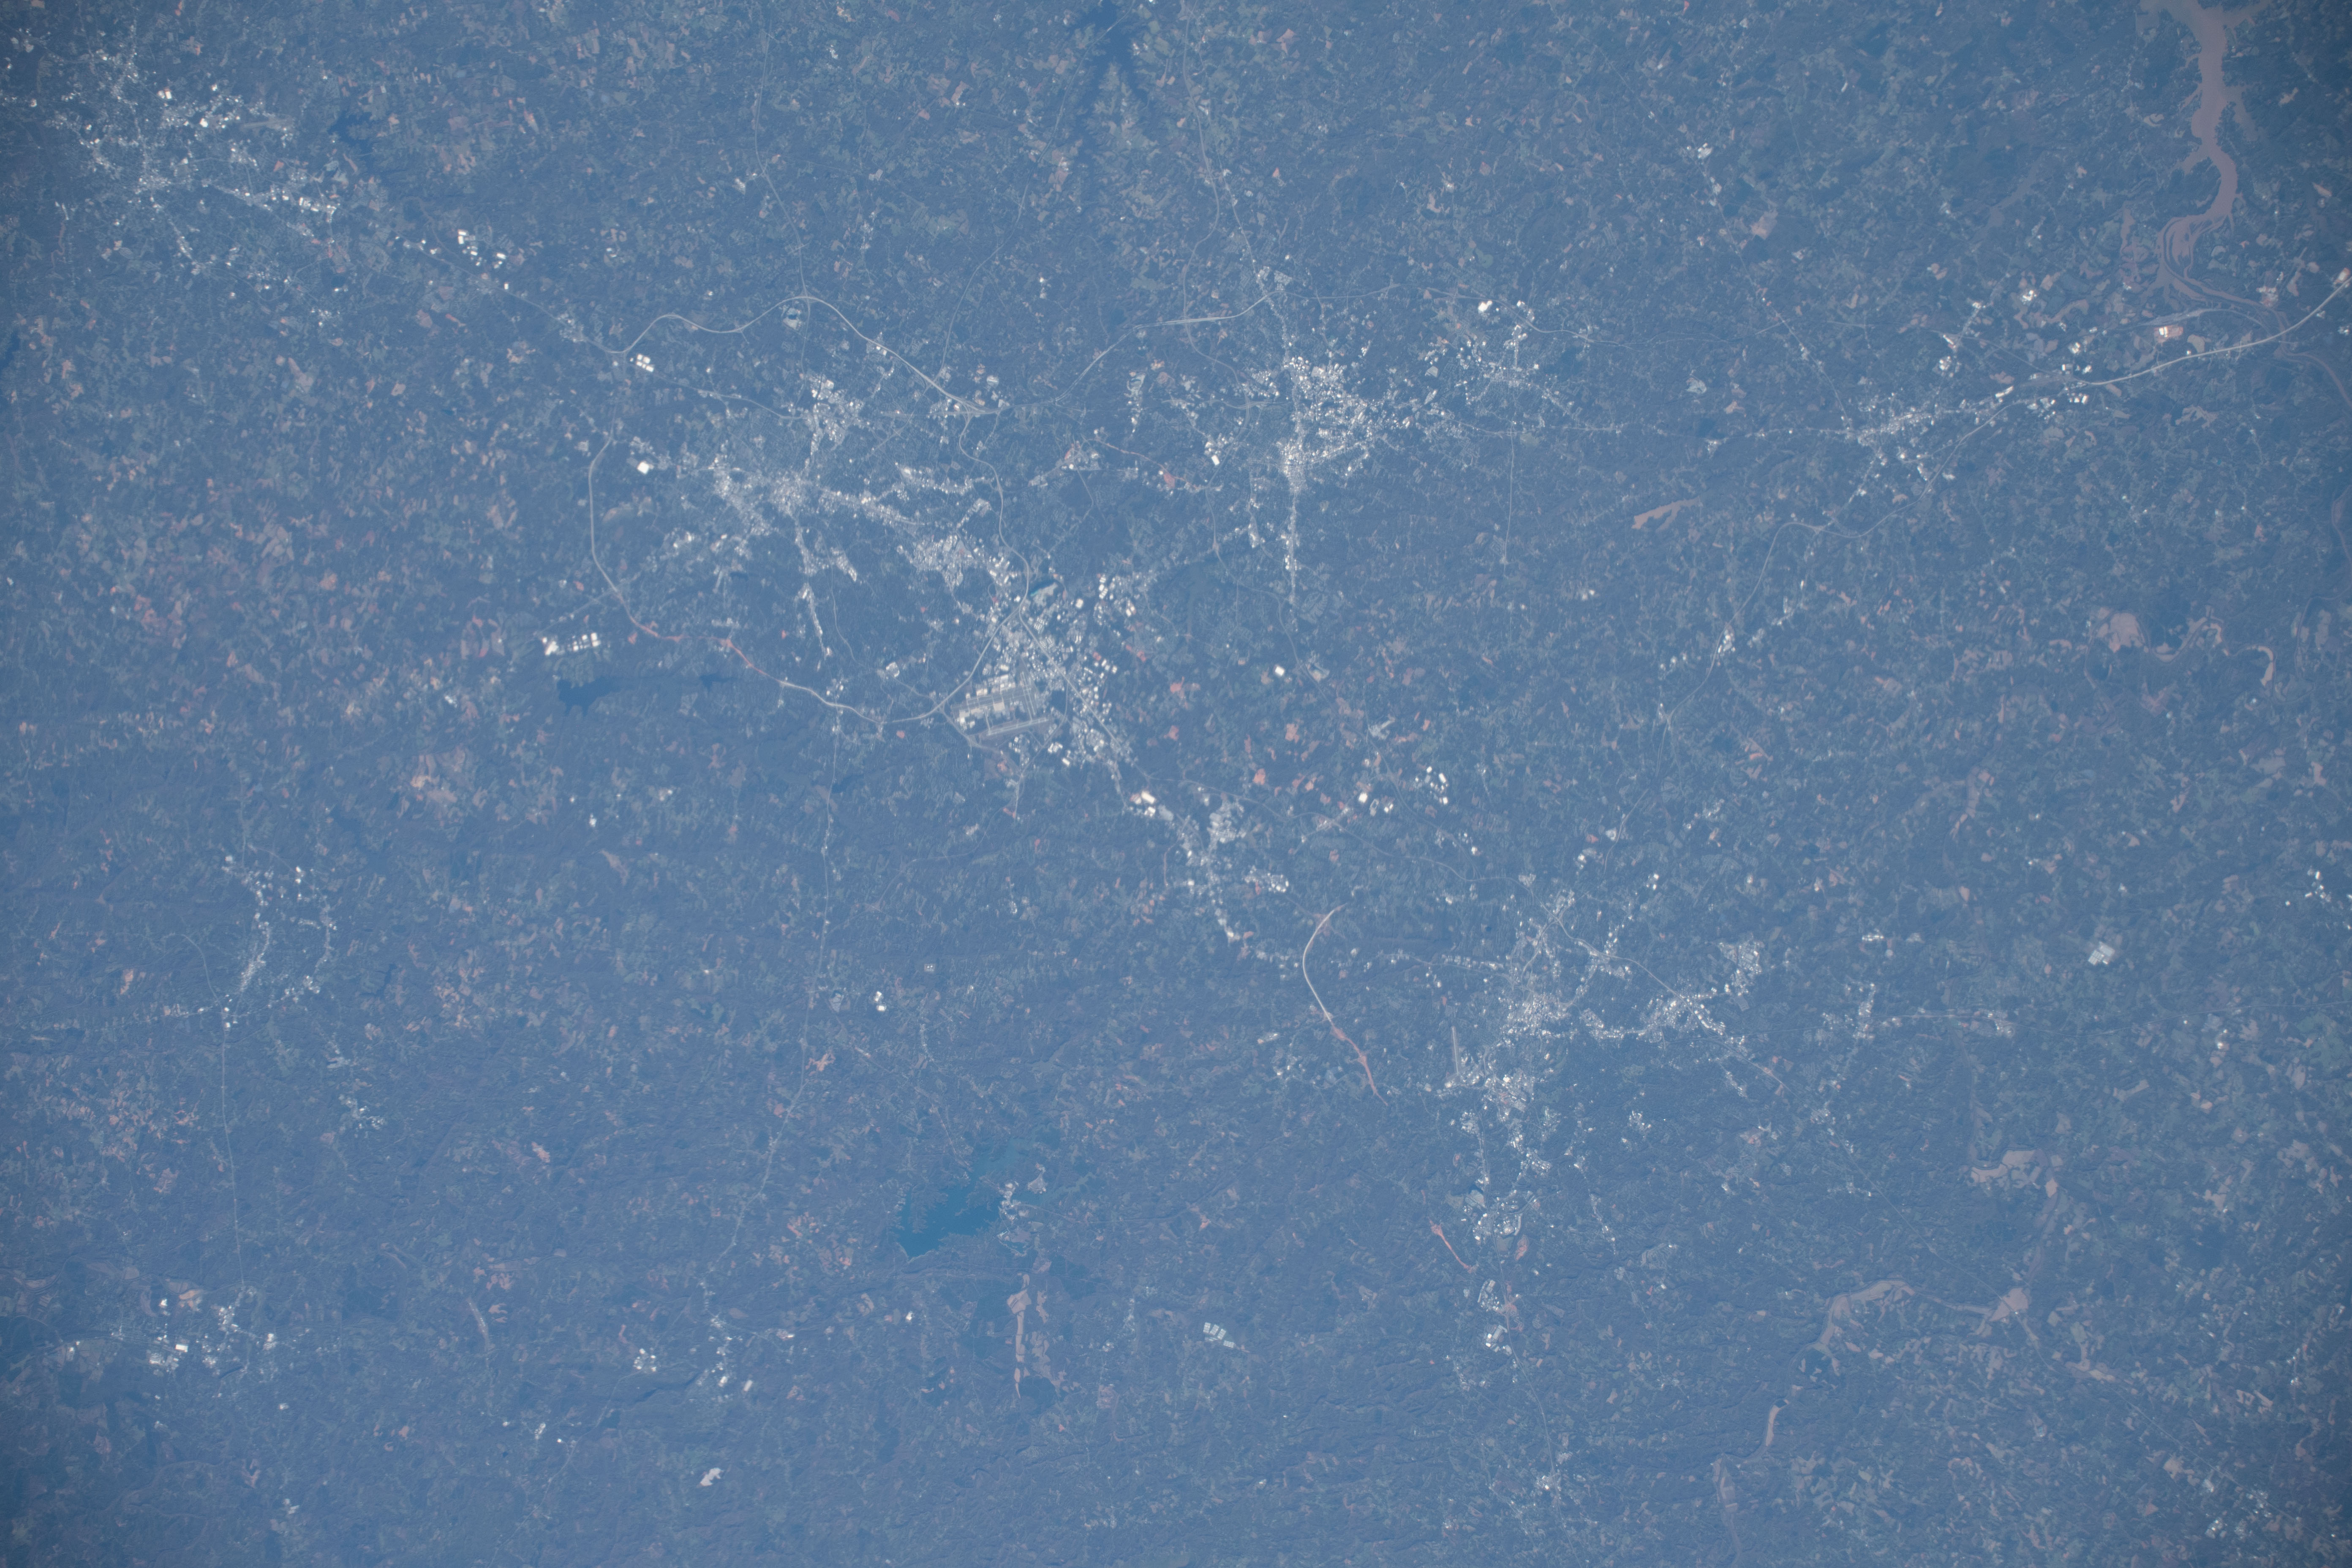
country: USA-NORTH CAROLINA
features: GREENSBRO, WINSTON-SALEM
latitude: 36.0
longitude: -80.1
